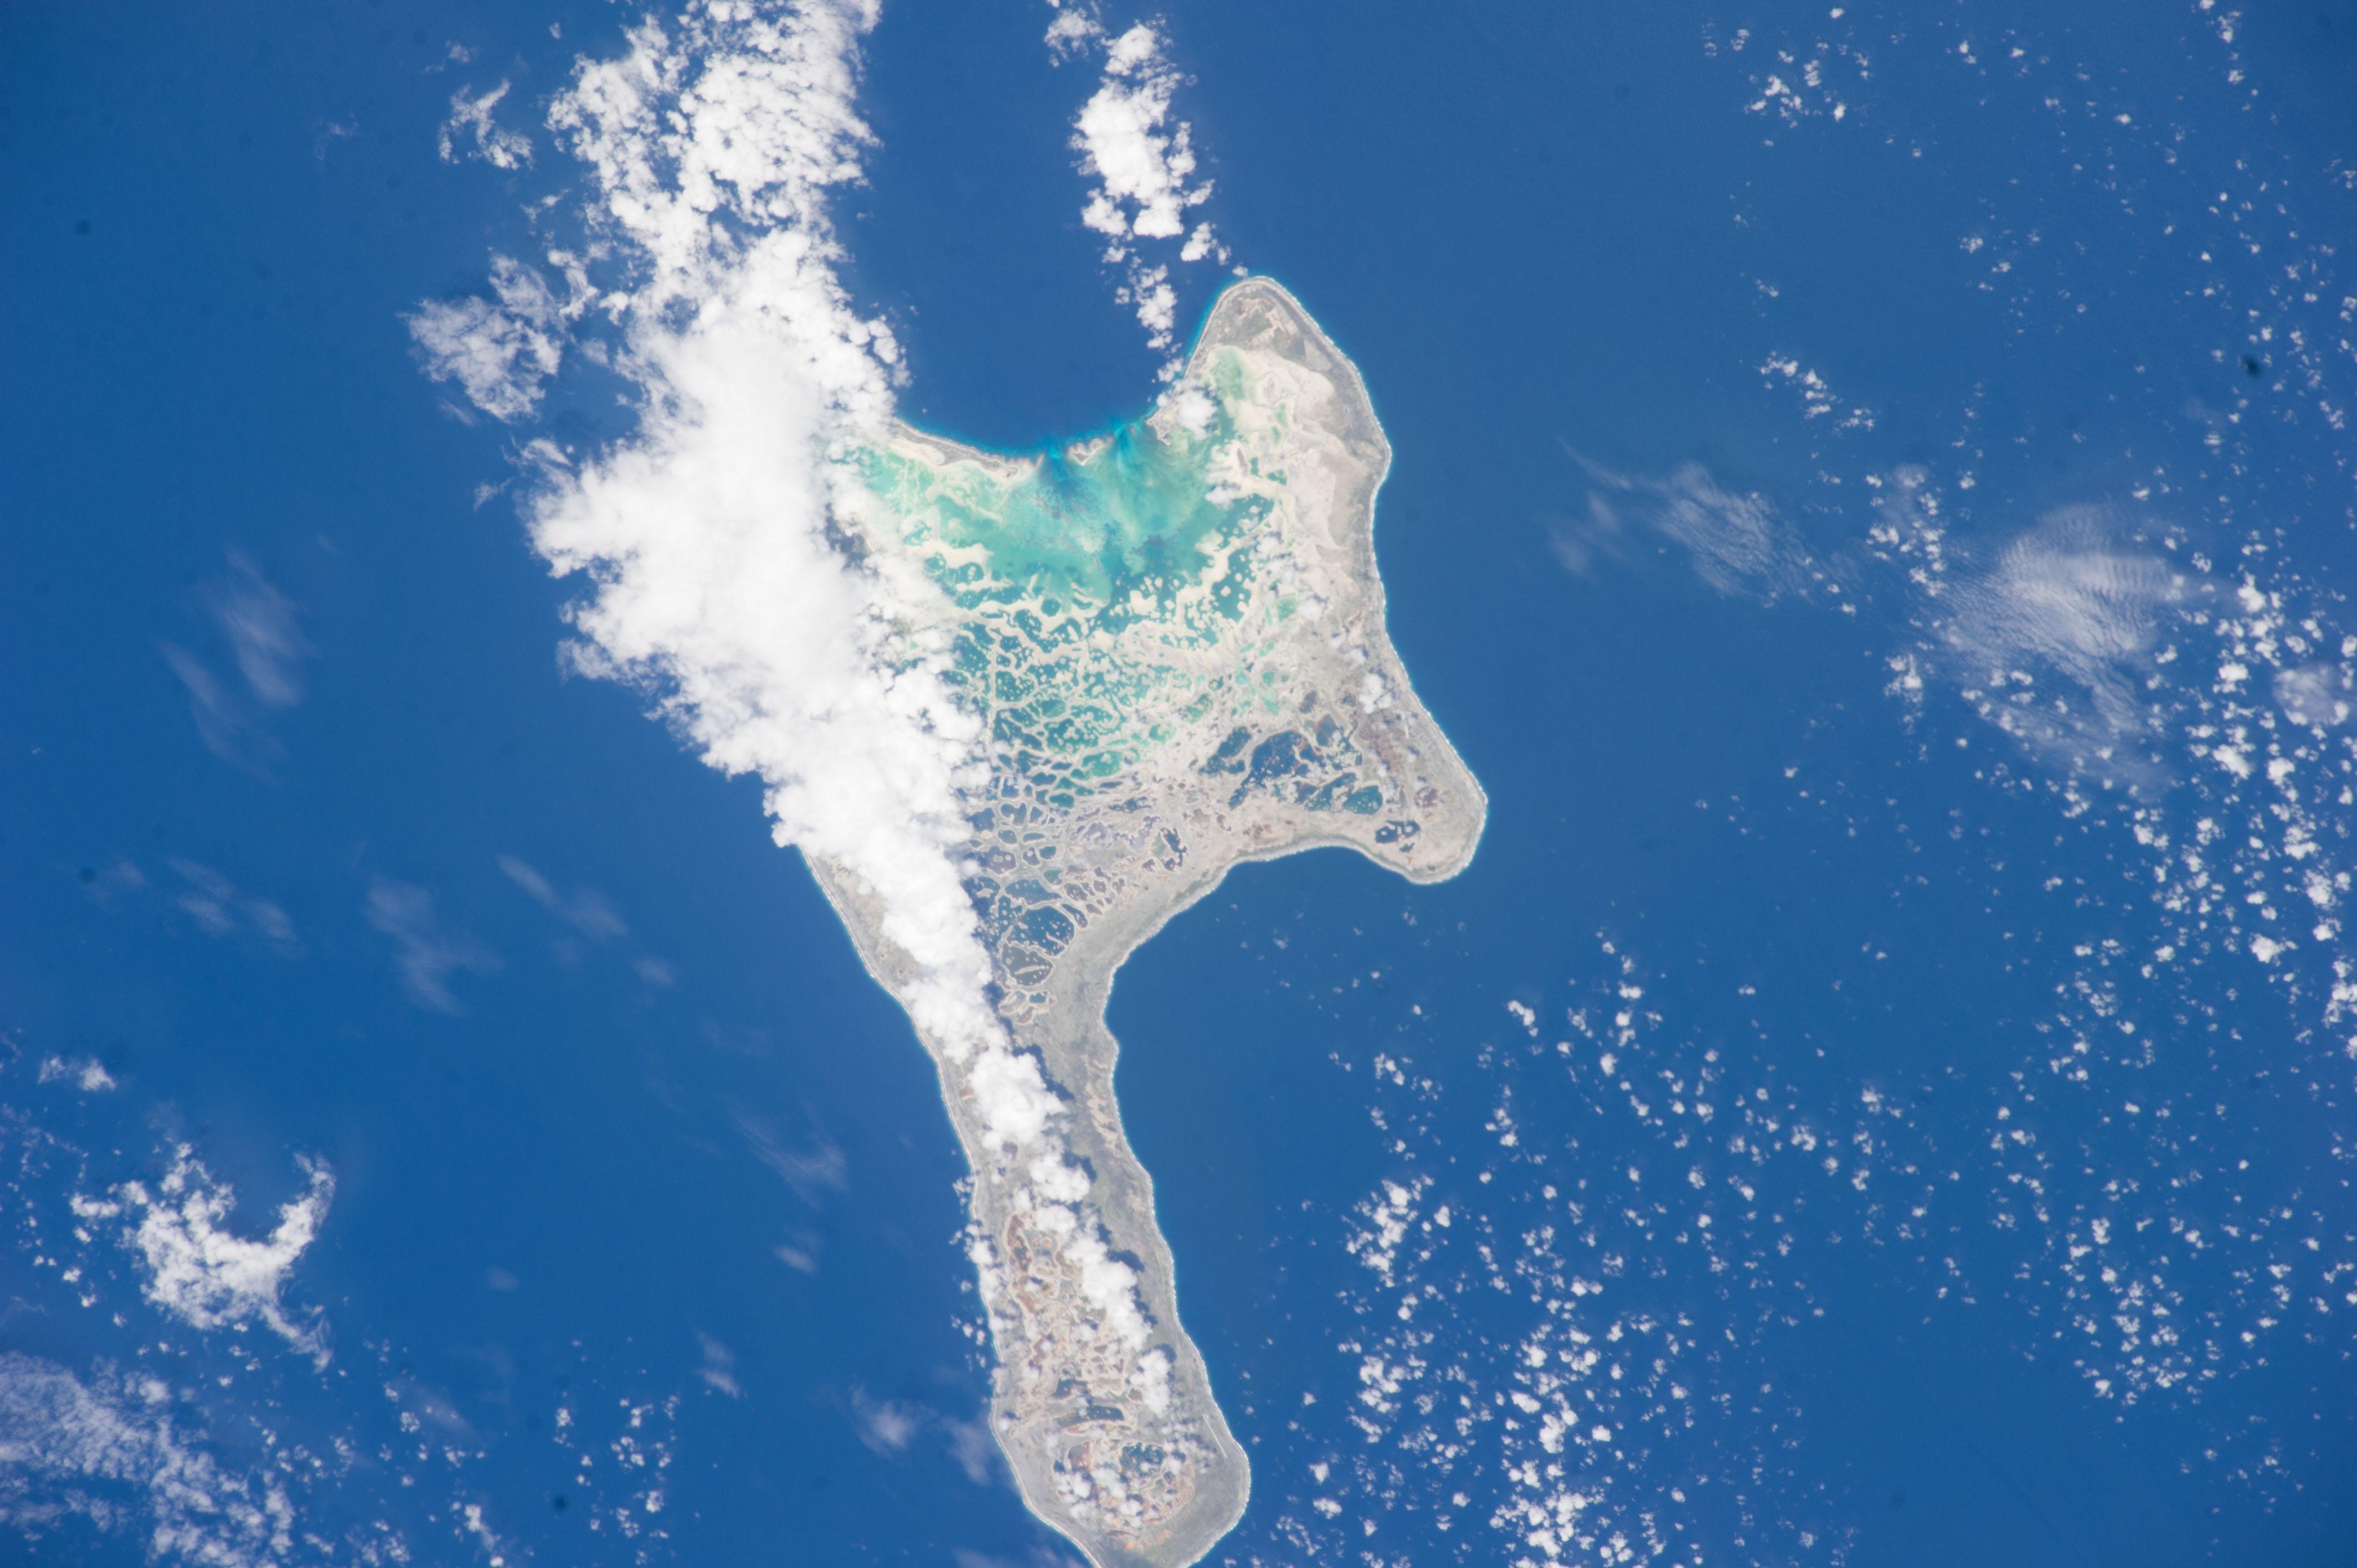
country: KIRIBATI
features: OCEAN, SOLITARY ISLAND, BANABA, BAY OF WRECKS
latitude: 1.9
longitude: -157.4
